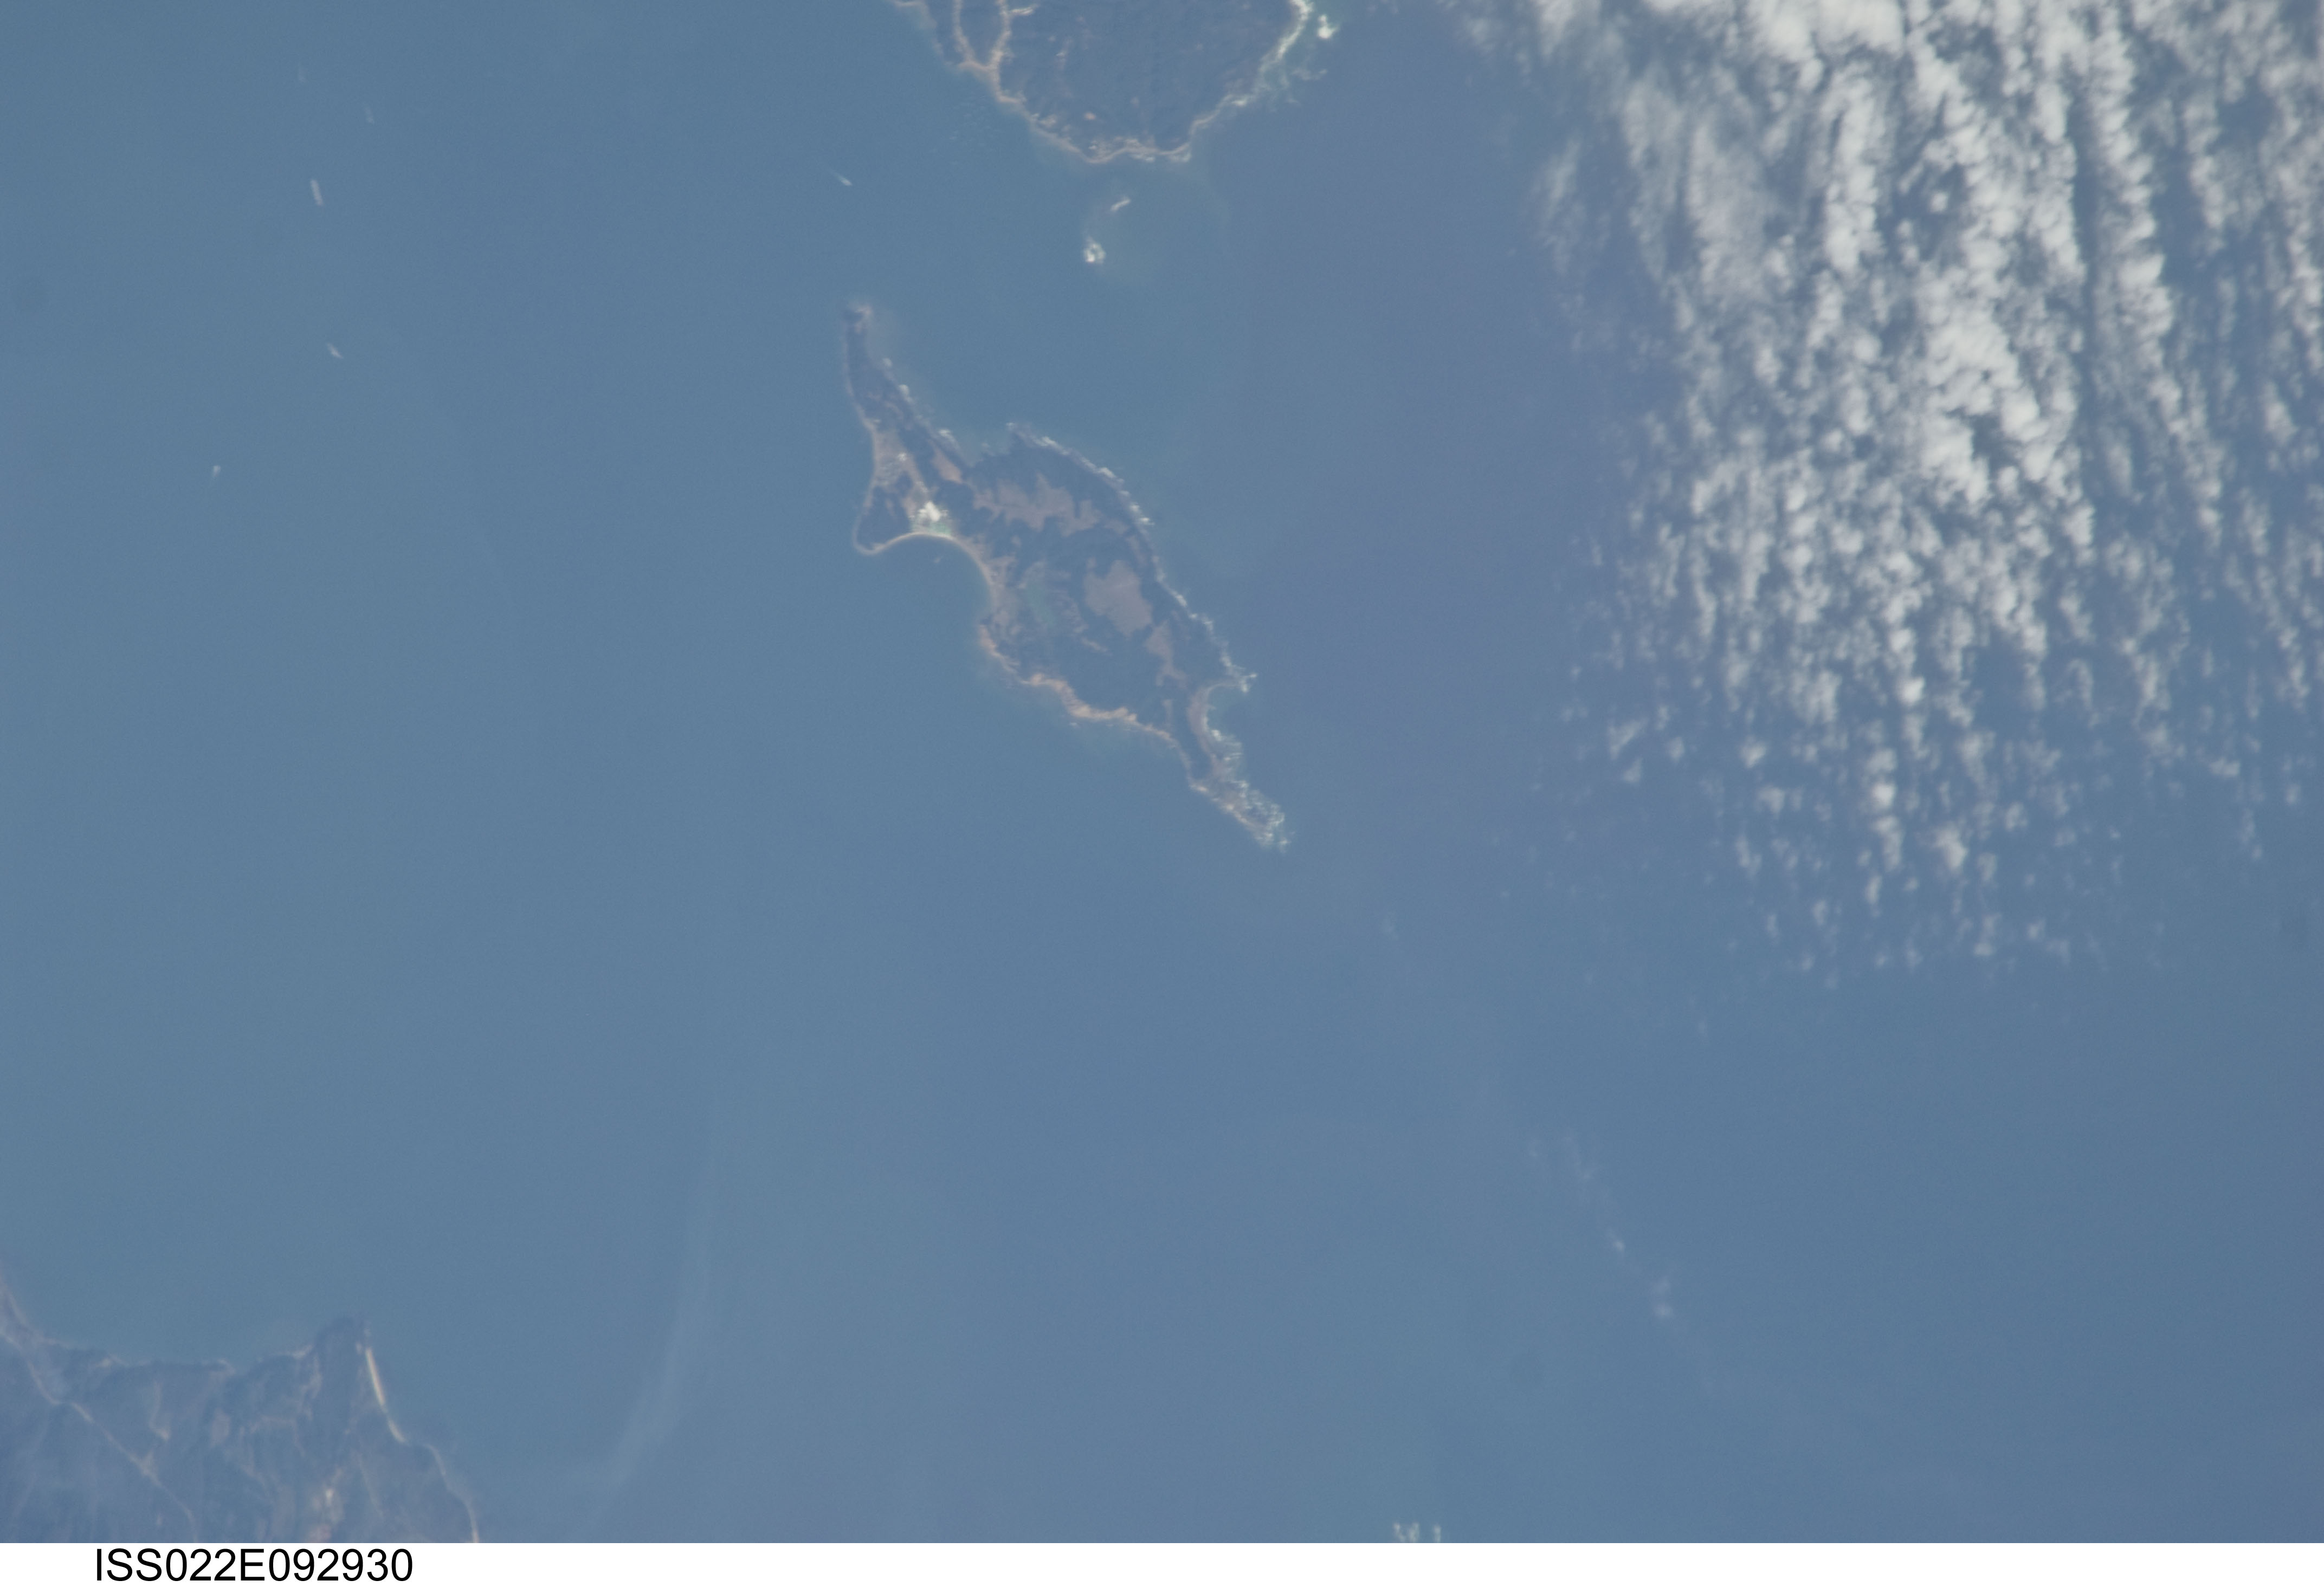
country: CHILE
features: QUIRIQUINA ISLAND, HEADLANDS, BAY OF CONCEPCION
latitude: -36.6
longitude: -73.0
